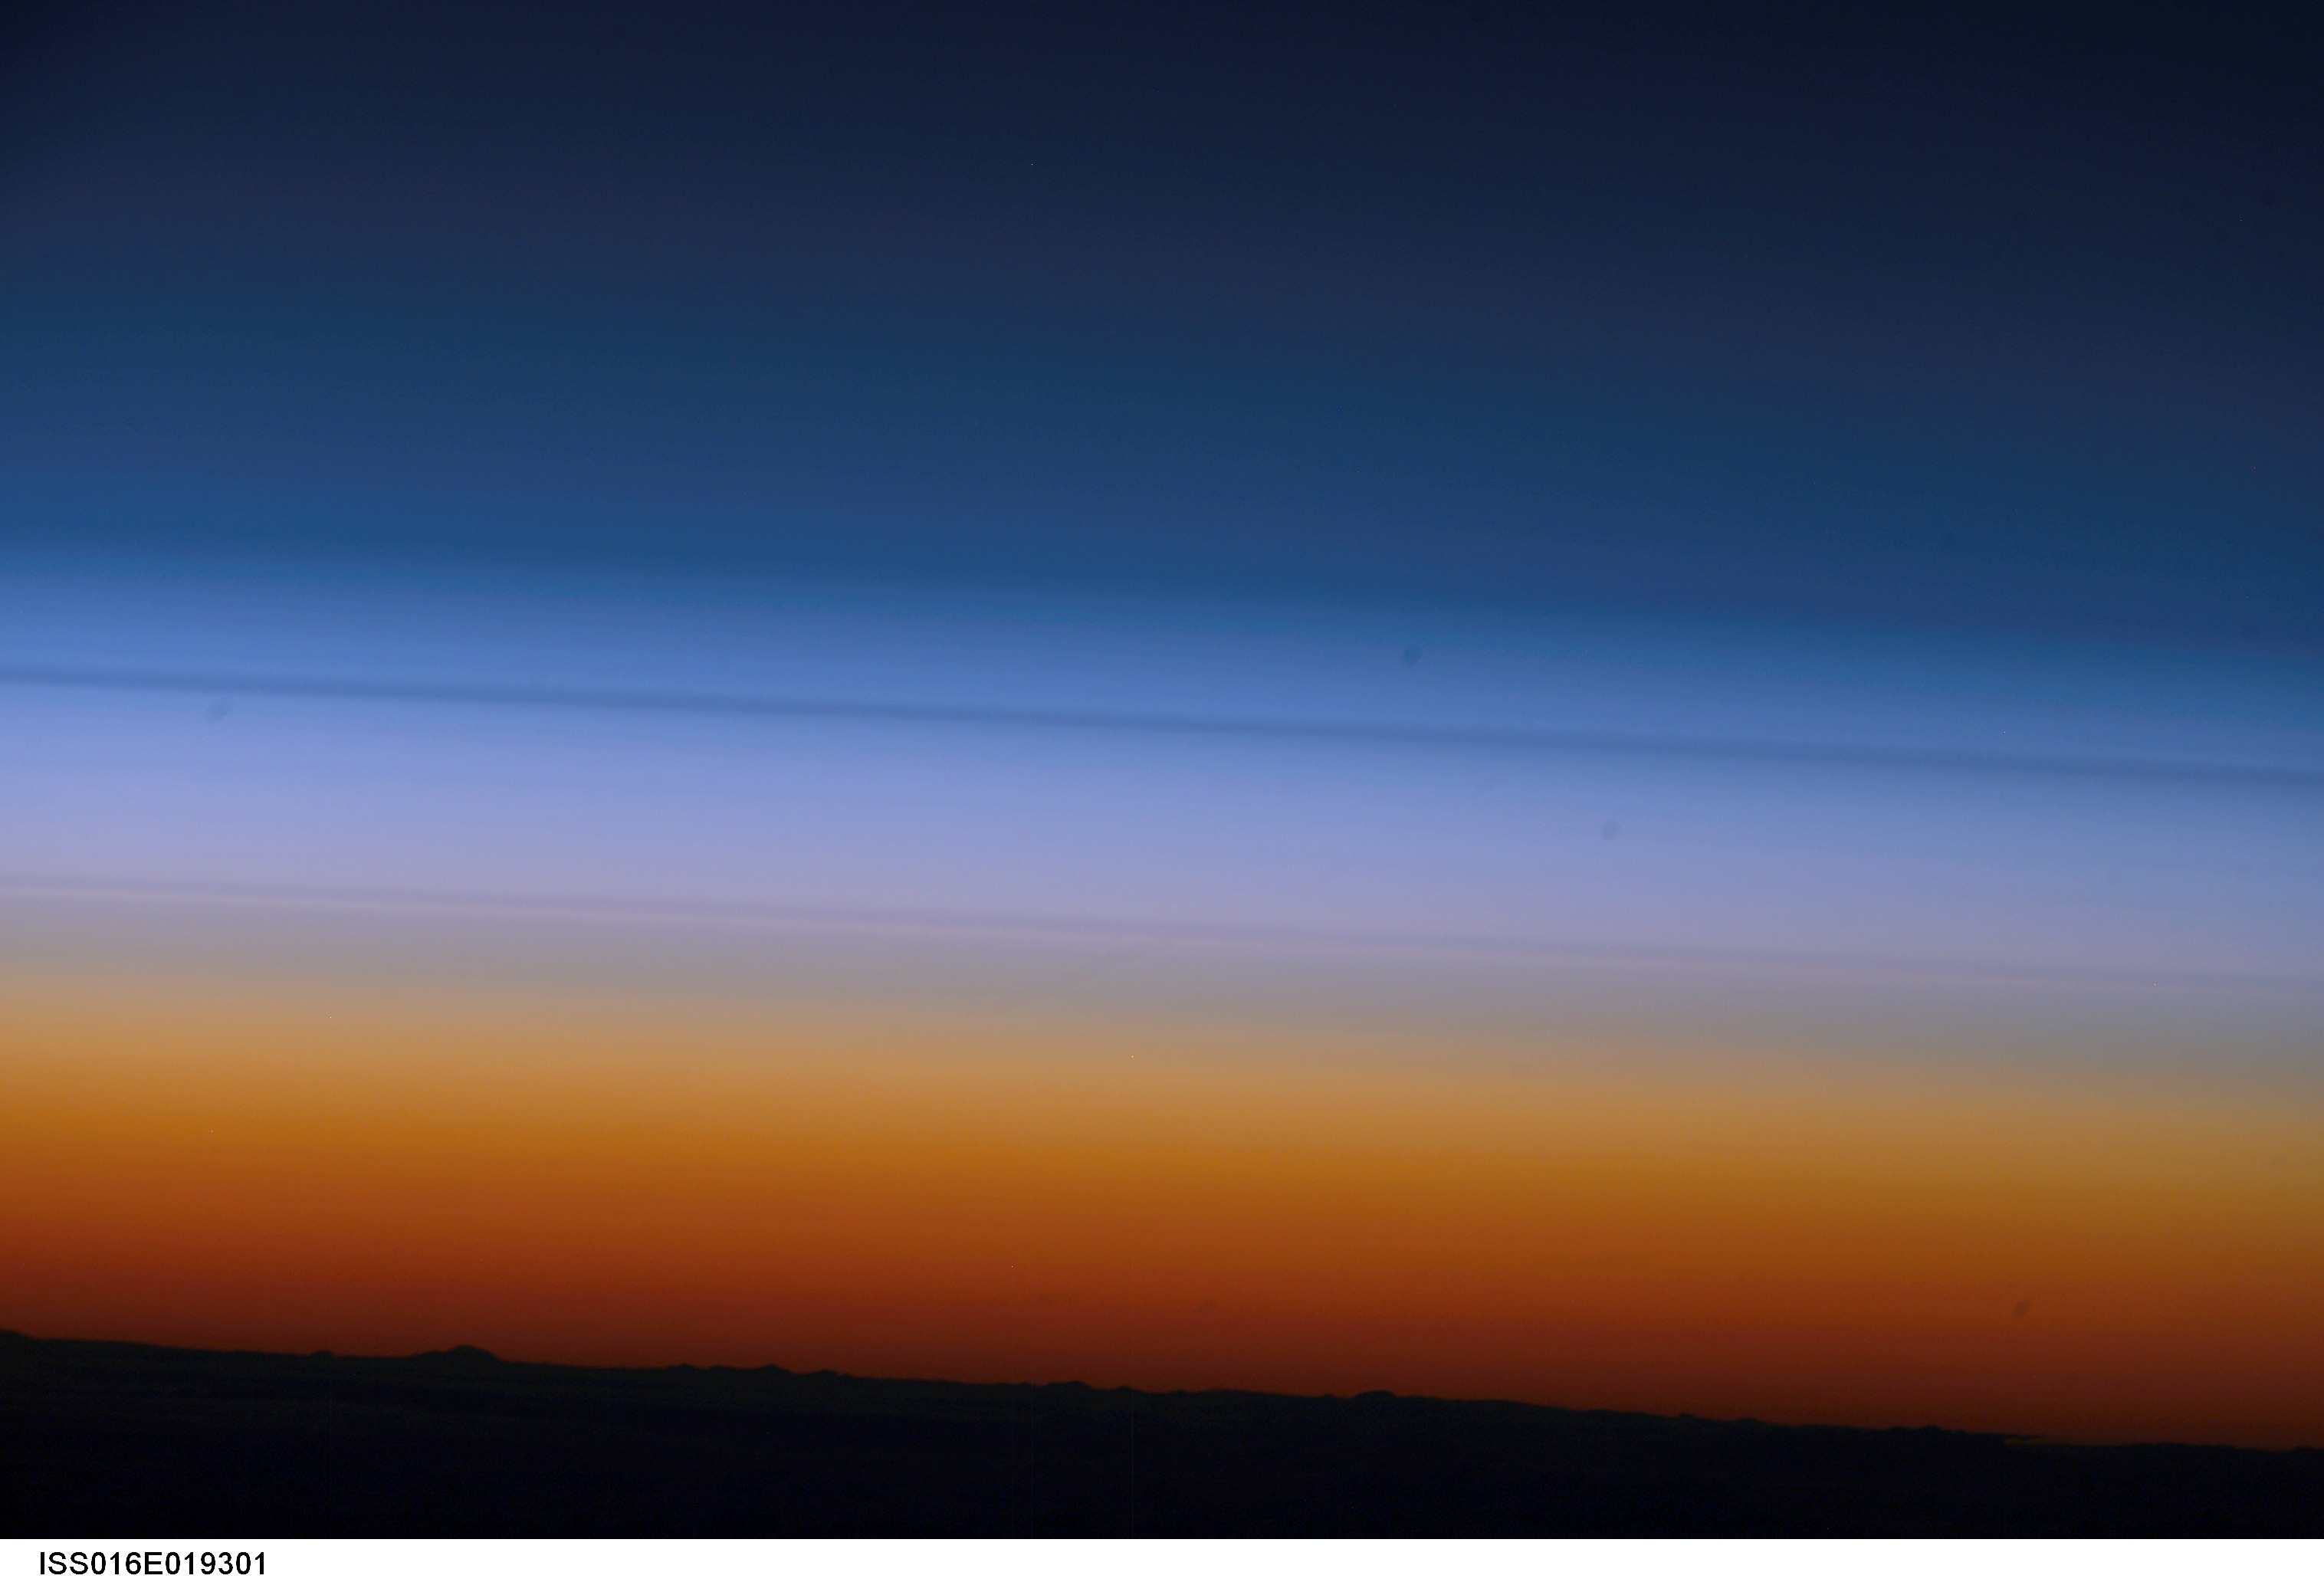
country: INDIAN OCEAN
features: ATMOSPHERIC LIMB, DAWN
